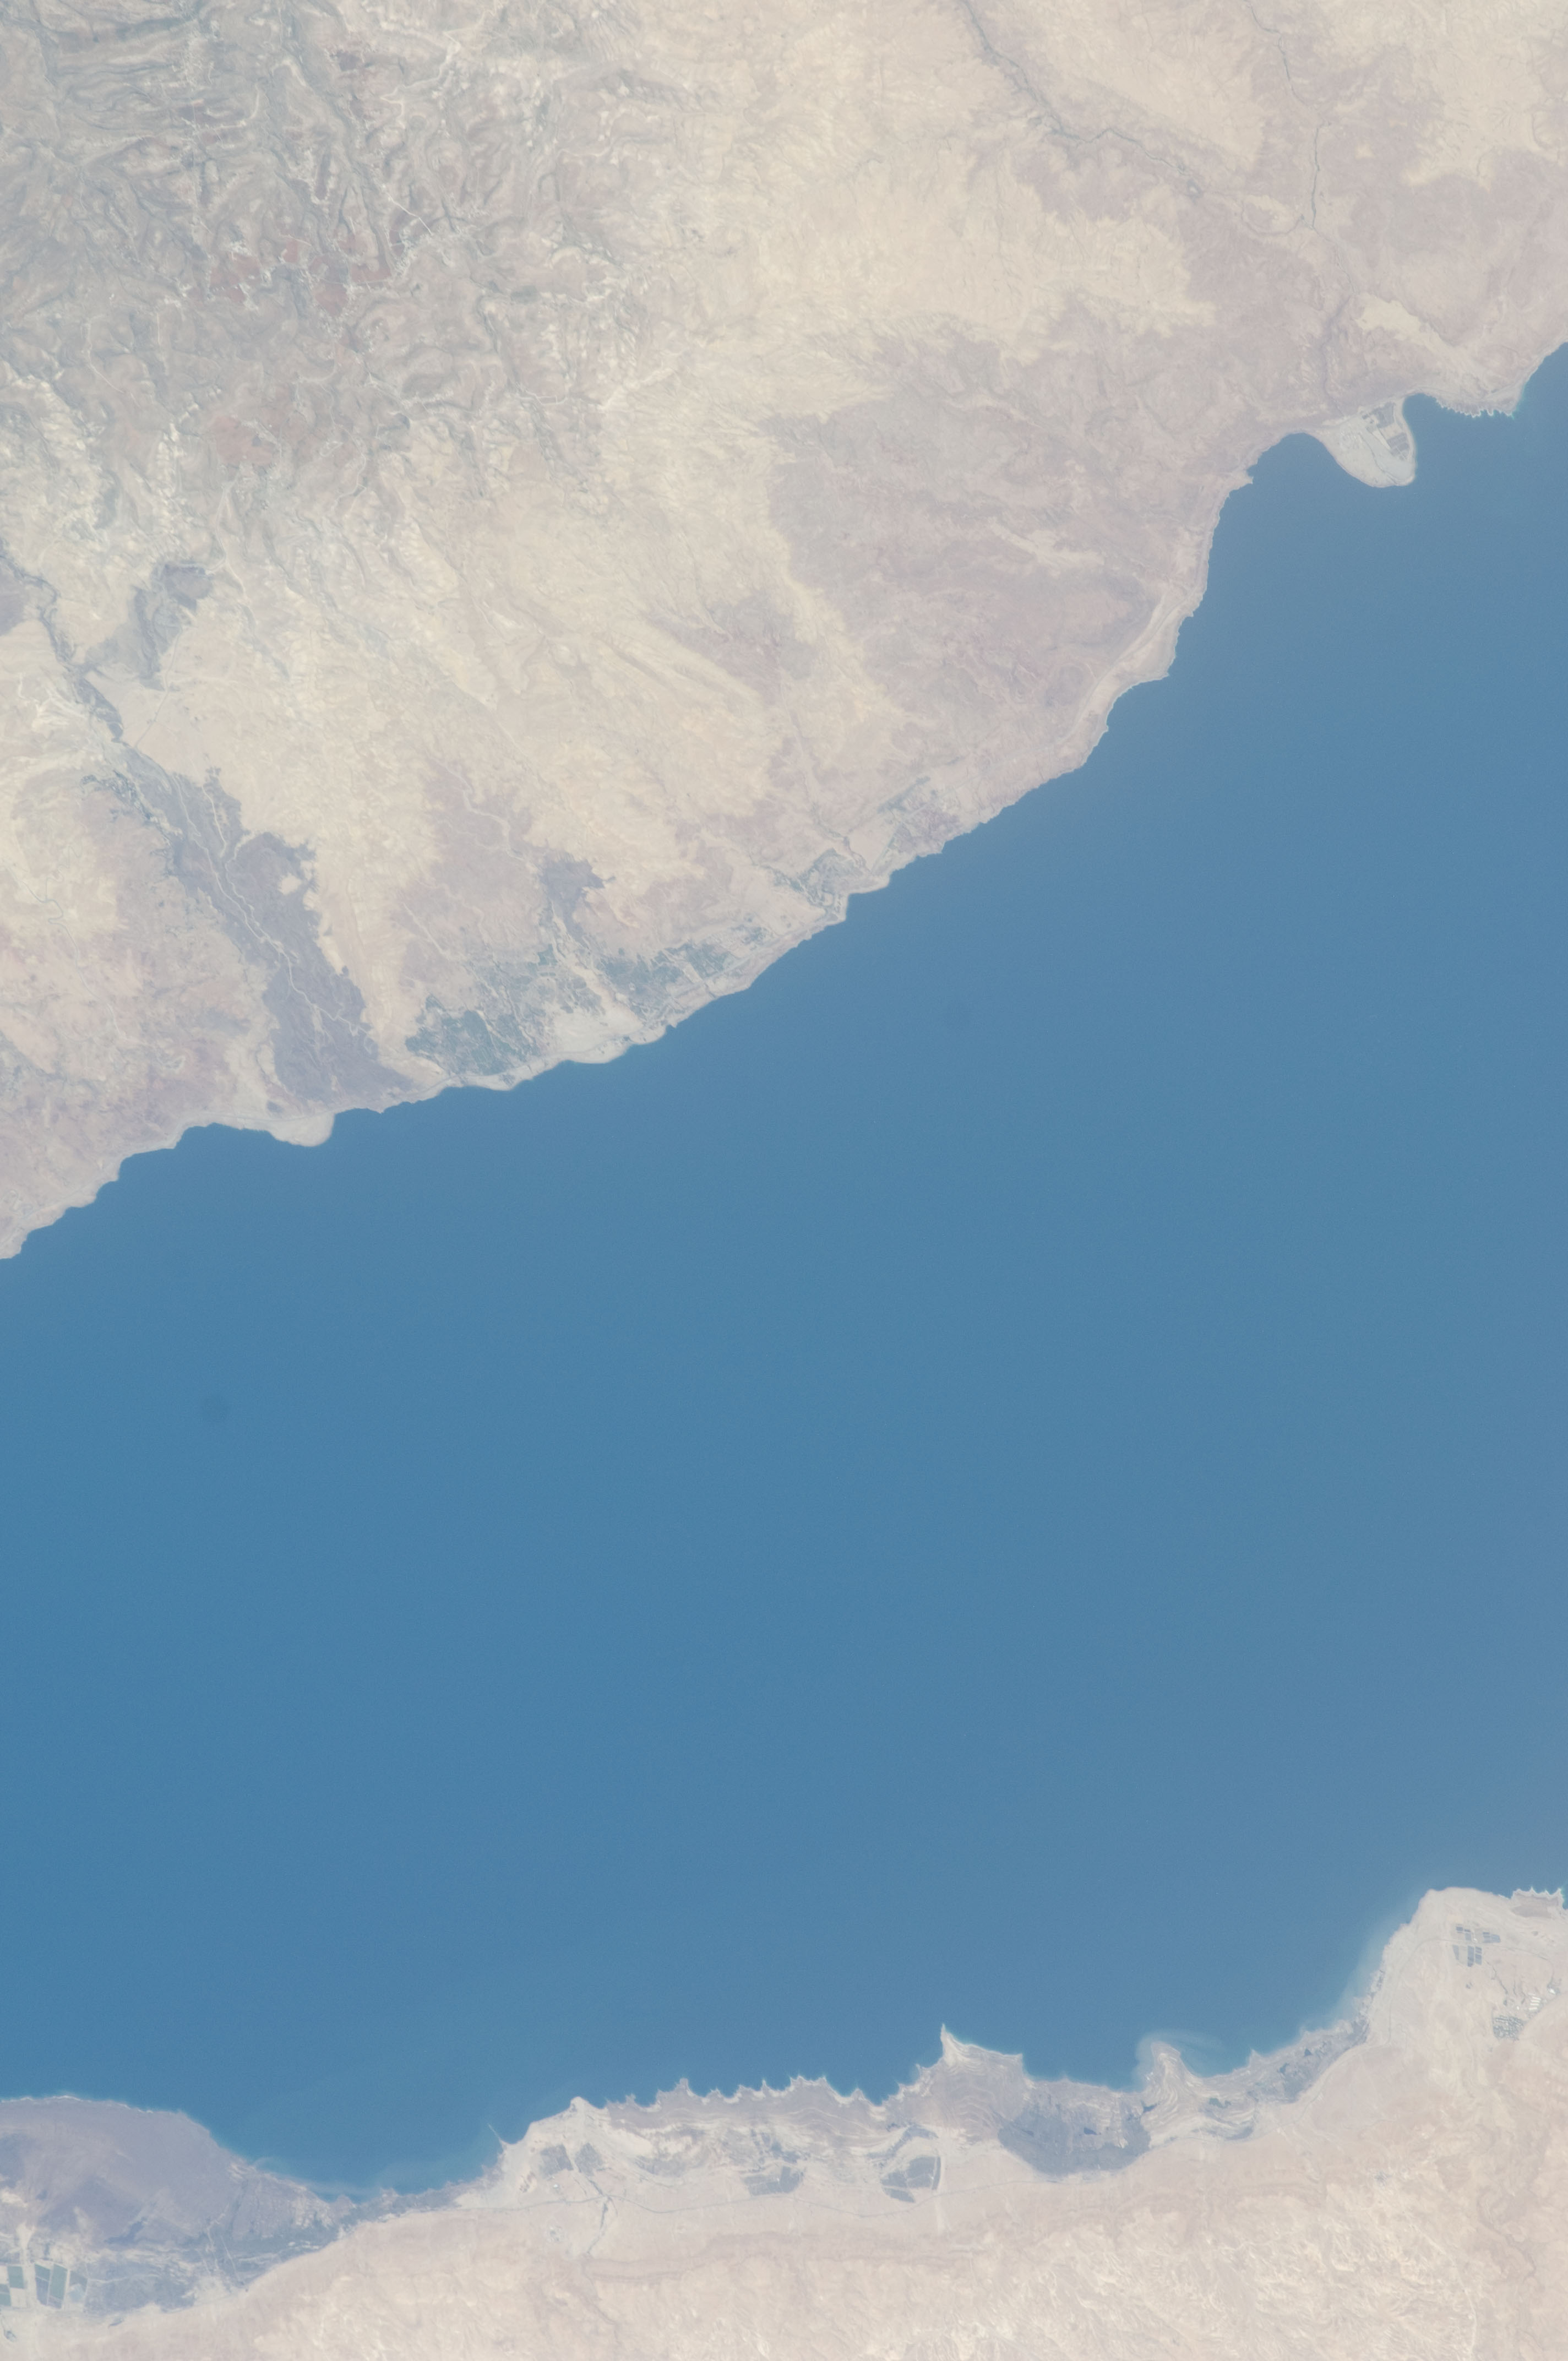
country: JORDAN
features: NORTH CENTRAL DEAD SEA, AGR., WADIS, ROADS, HILLS
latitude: 31.7
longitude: 35.5
